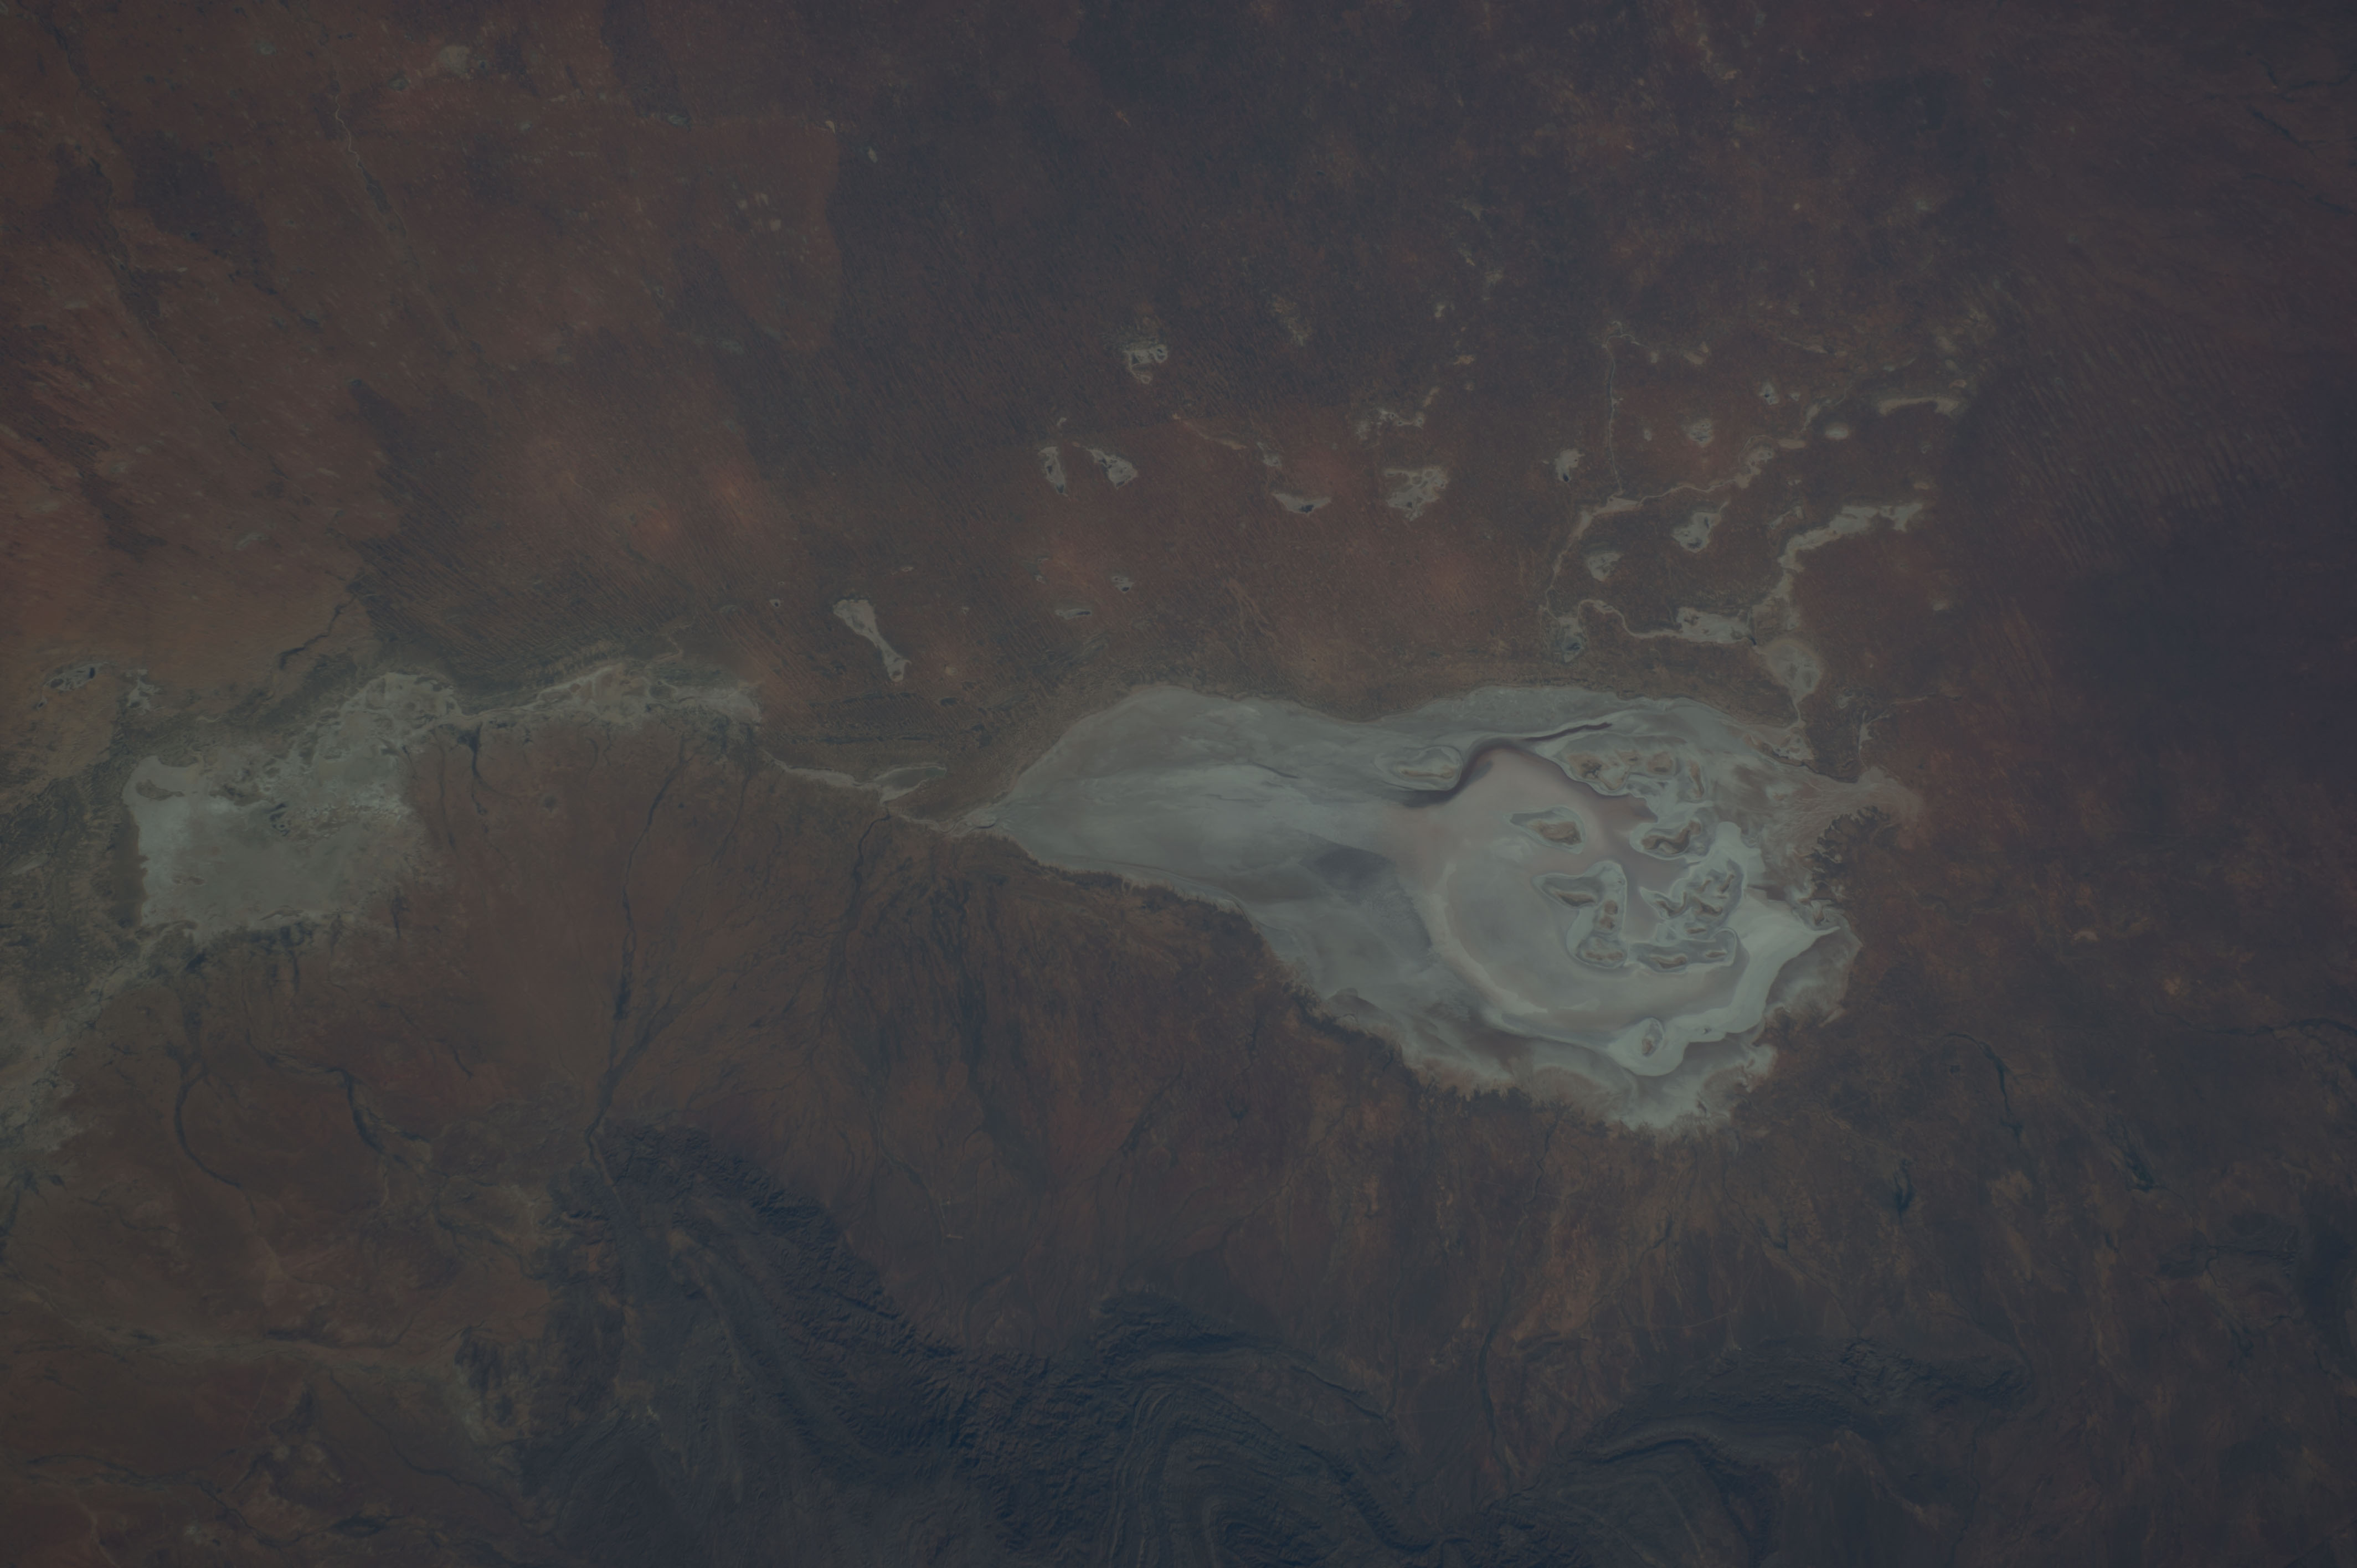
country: AUSTRALIA-SA
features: L. FROME, L. CALLABONNA, FLINDERS RA.
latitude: -30.5
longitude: 140.0
